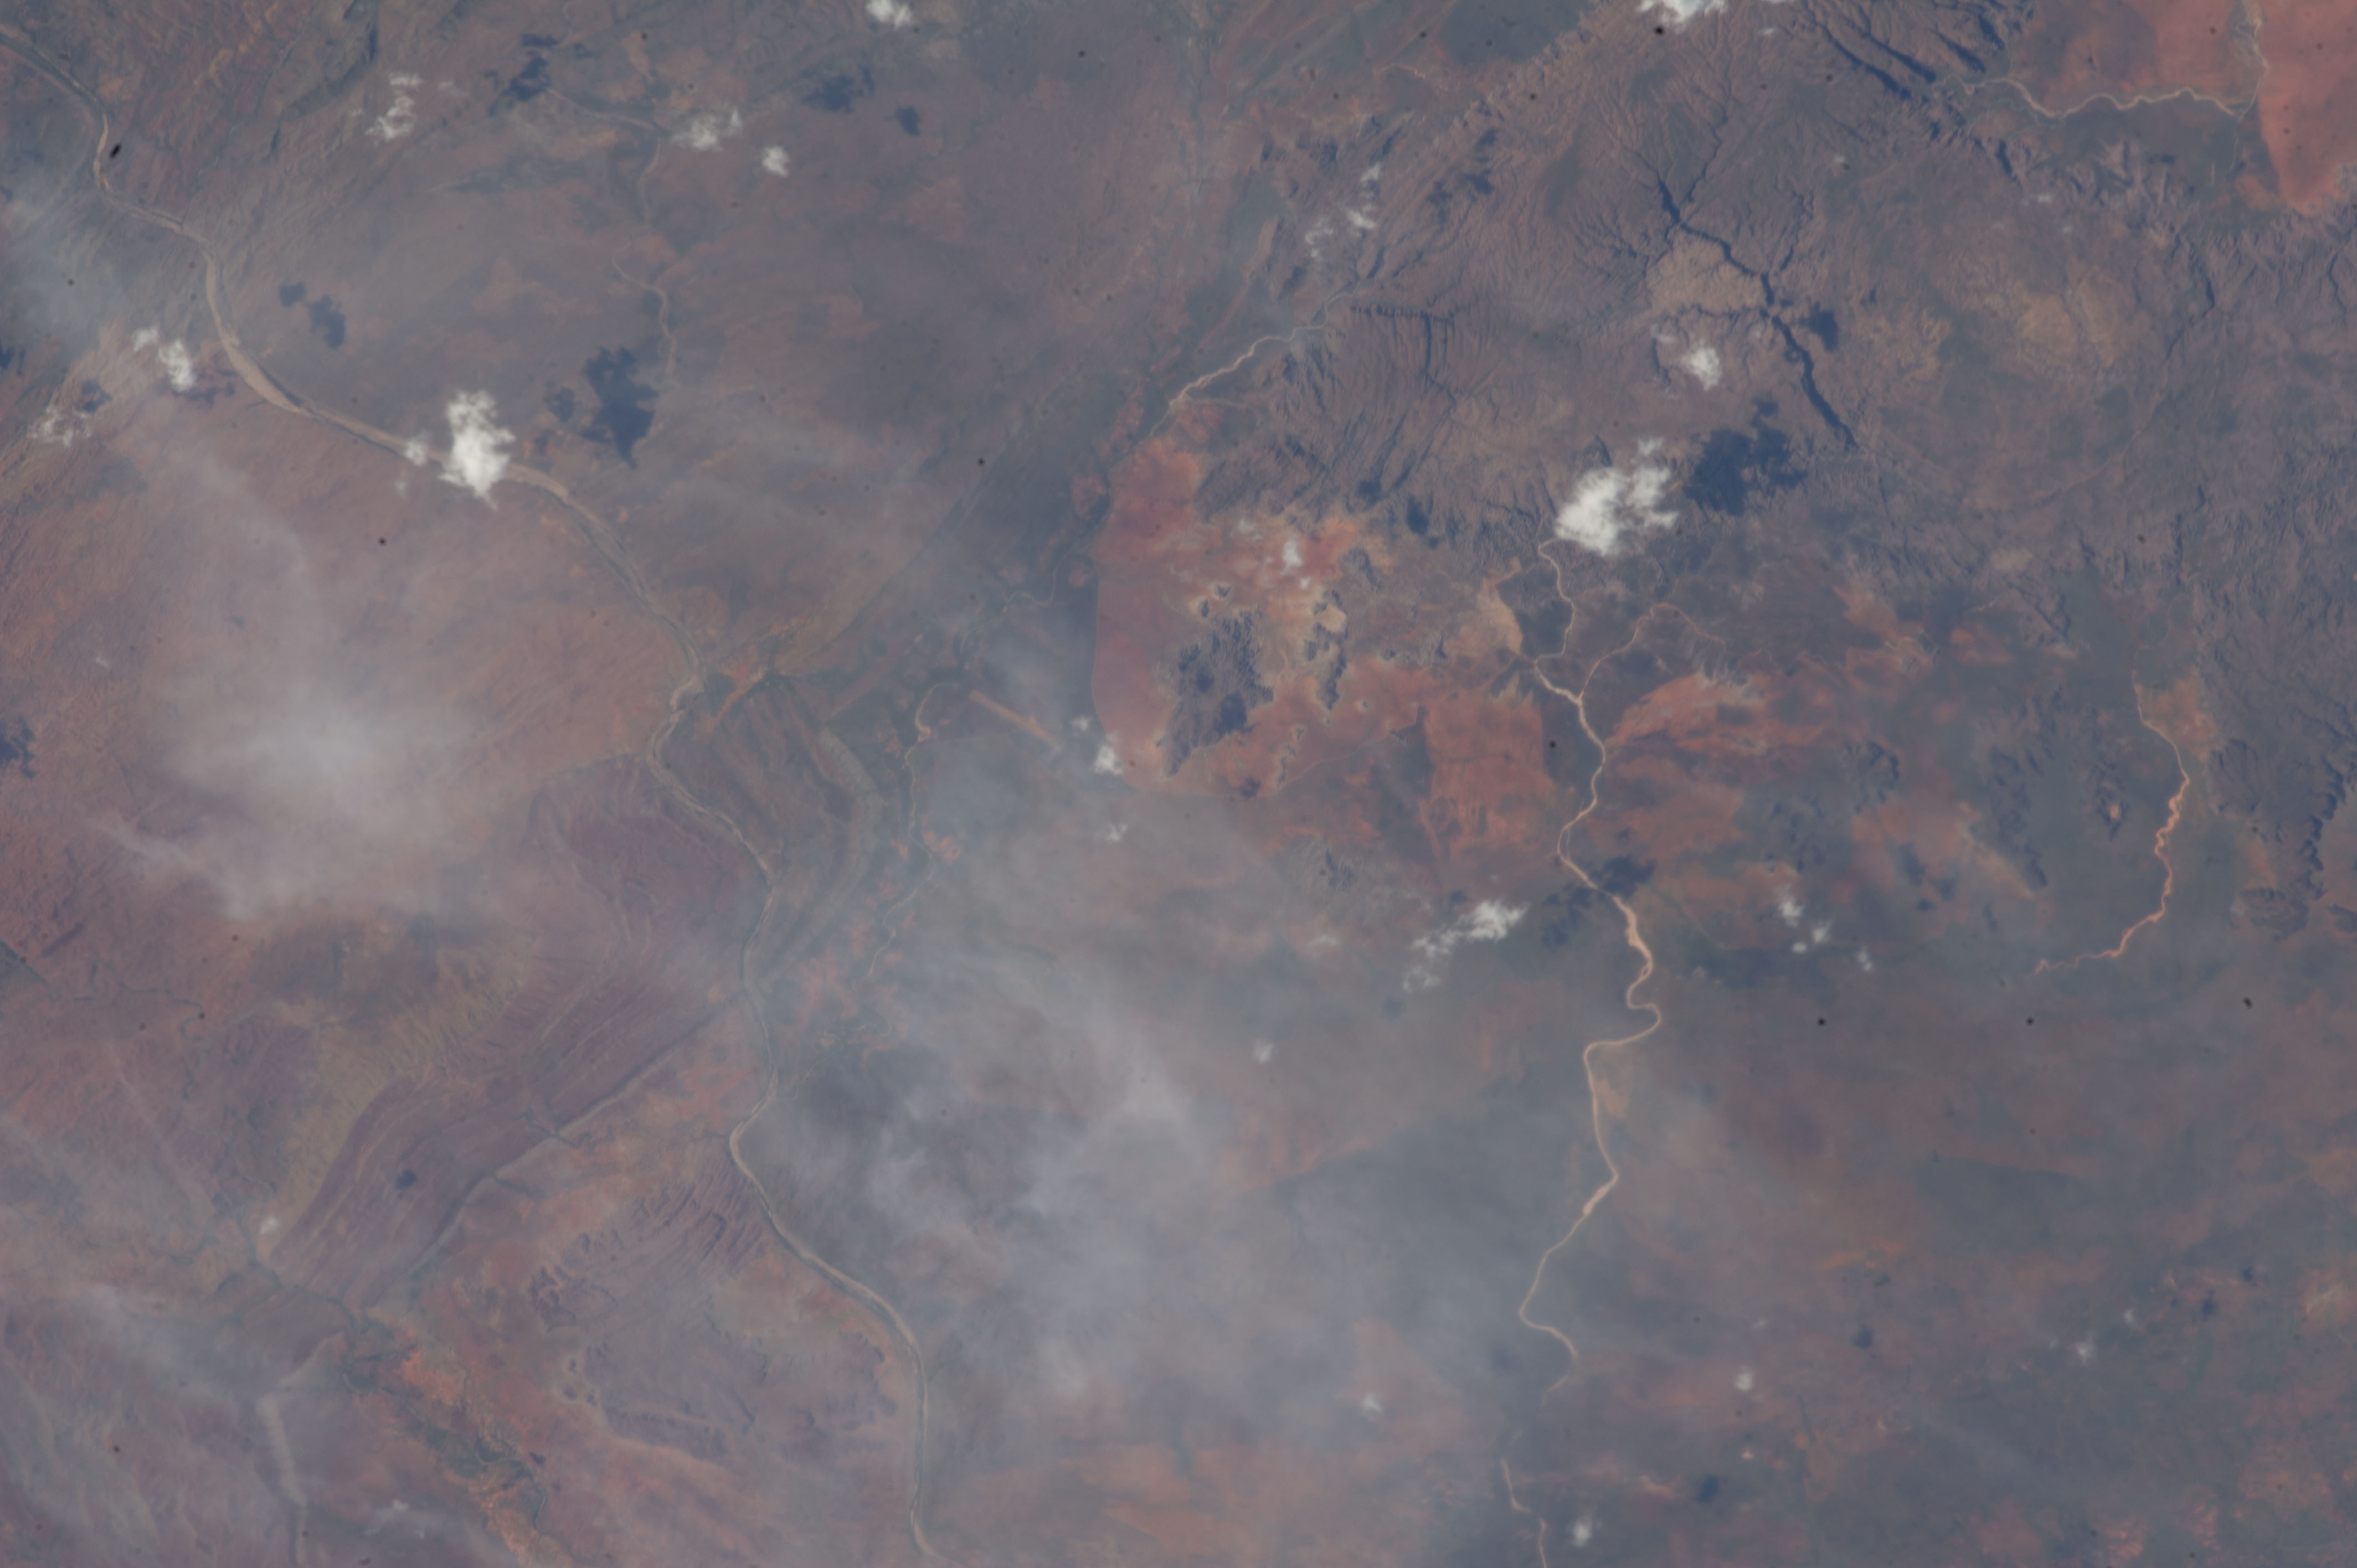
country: AUSTRALIA-WA
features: PICCANINNY IMPACT CRATER, ORD RIVER, DISSECTED PLATEAU, RAVINES
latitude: -17.5
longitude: 128.5
